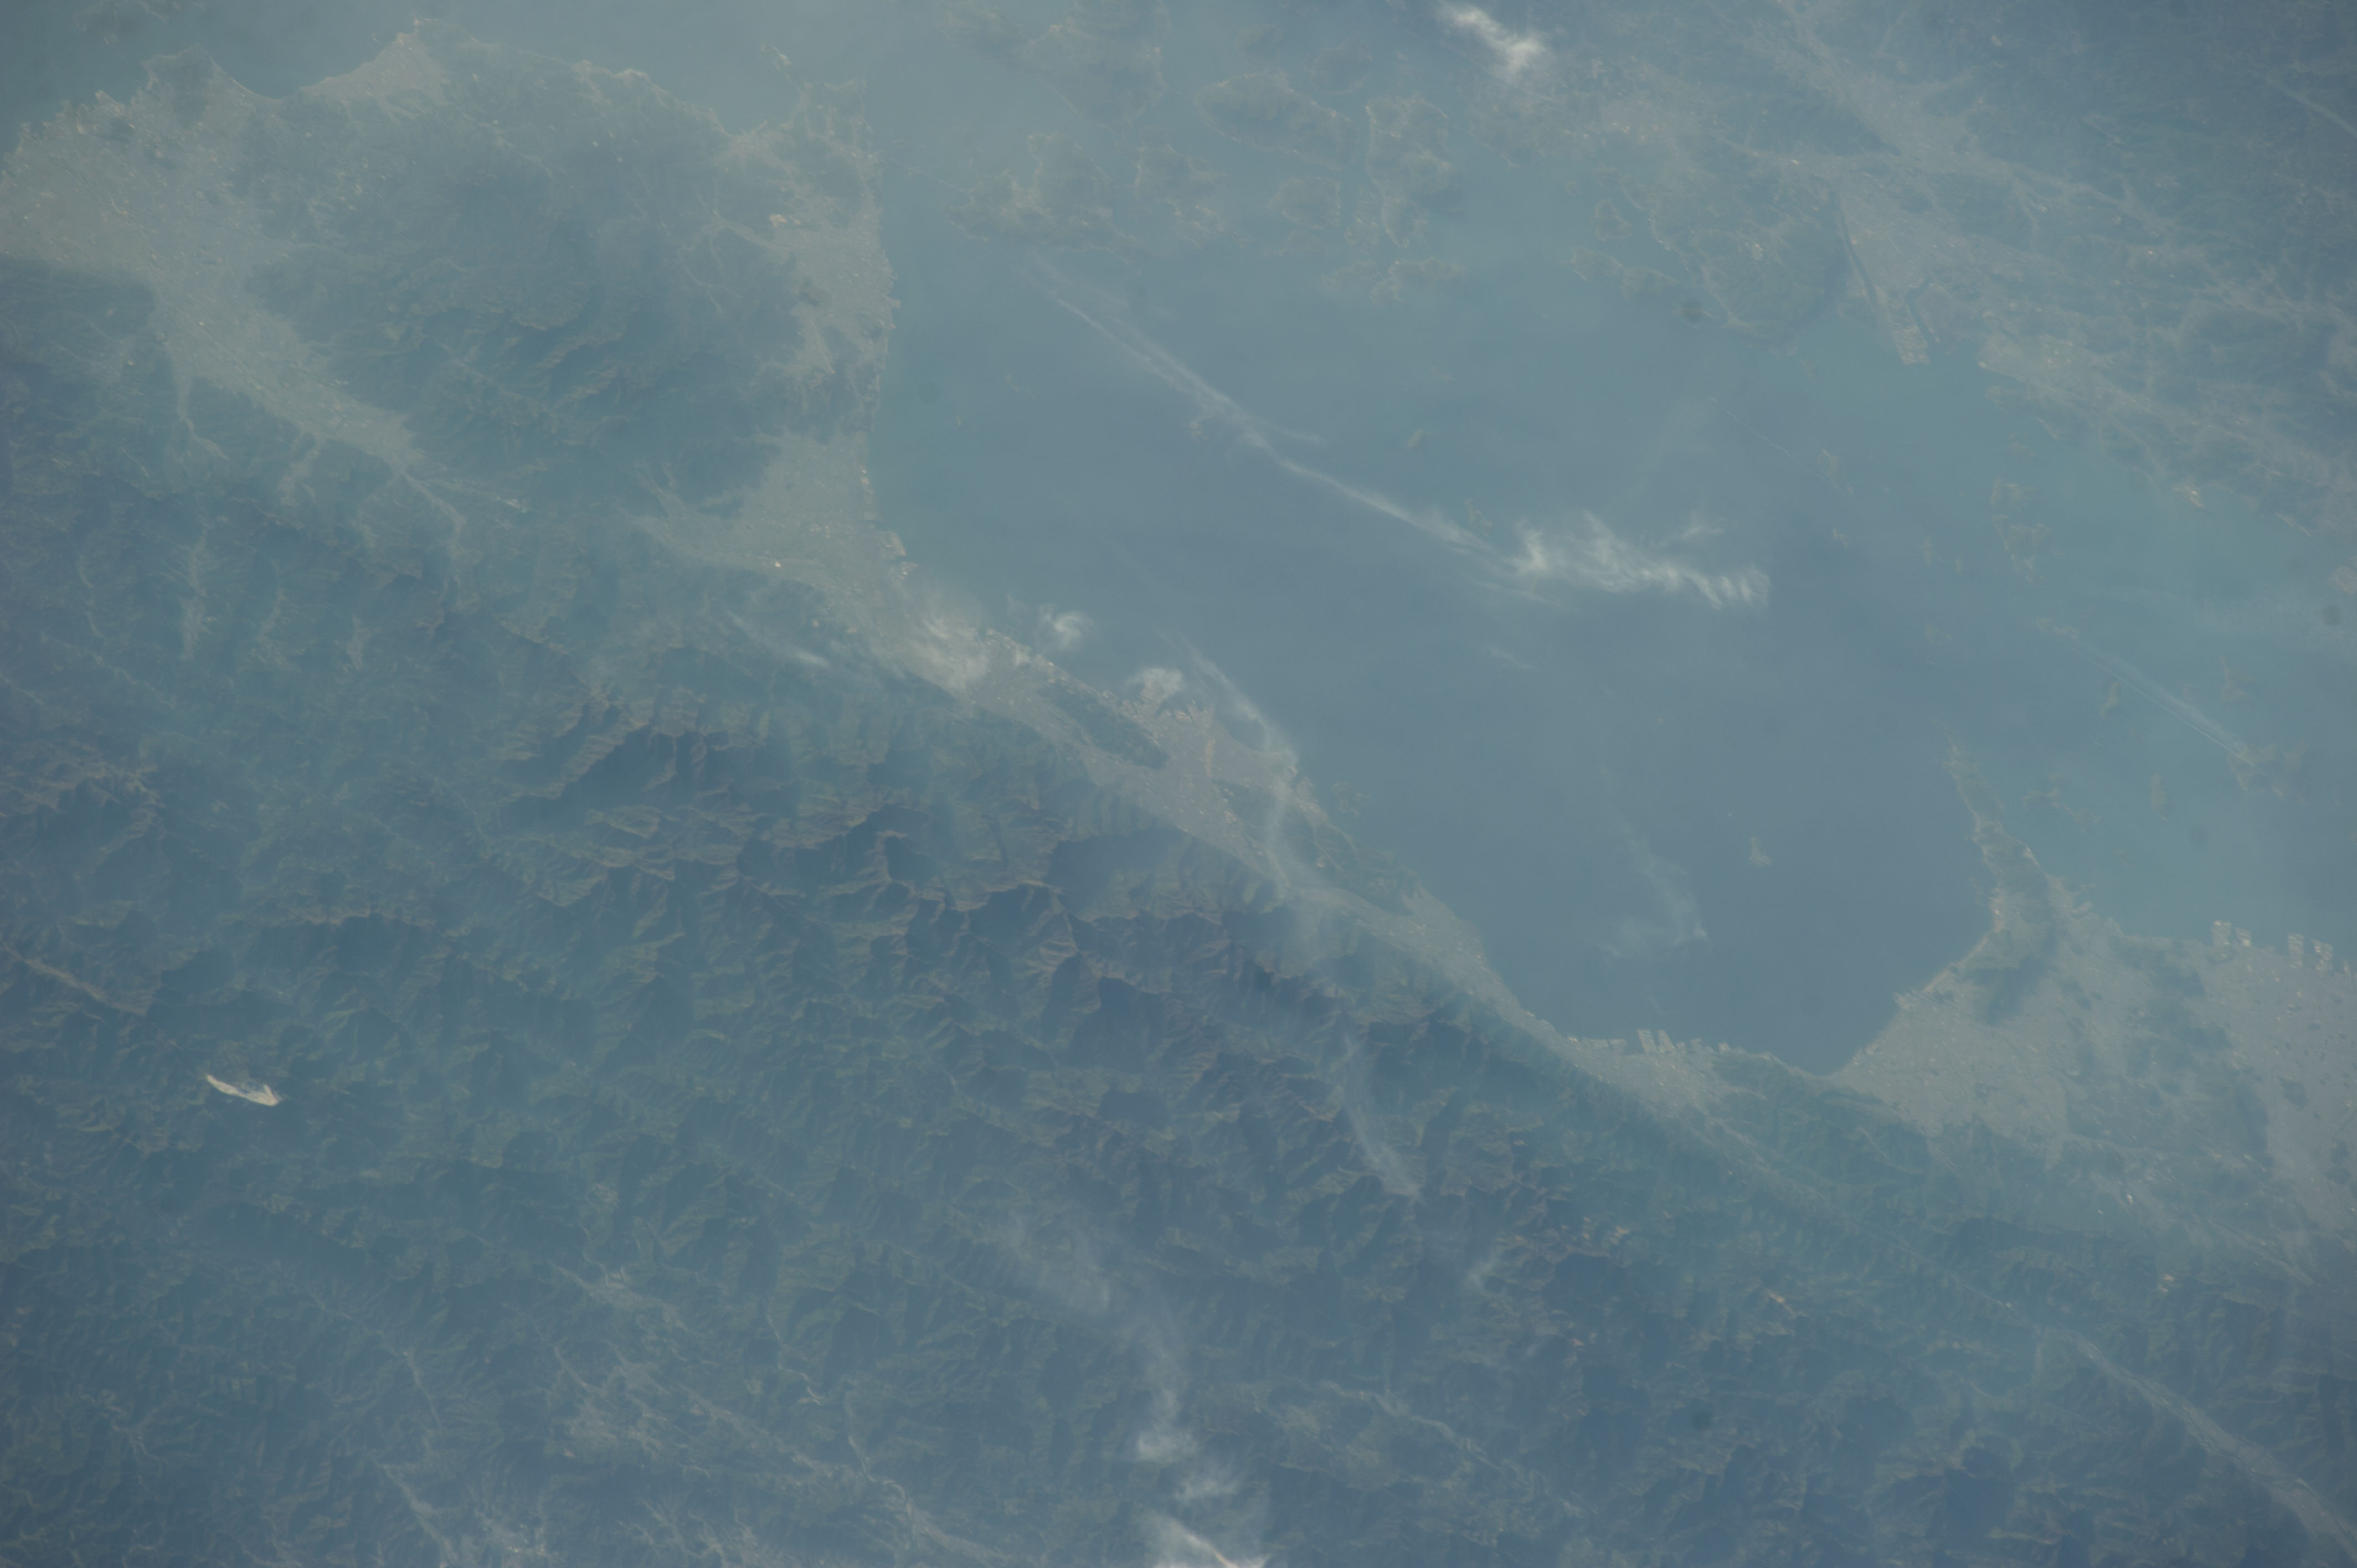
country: JAPAN
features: HIGASHIAKAISHI MOUNTAIN, NIIHAMA, KOKURYO RIVER
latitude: 33.9
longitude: 133.3
